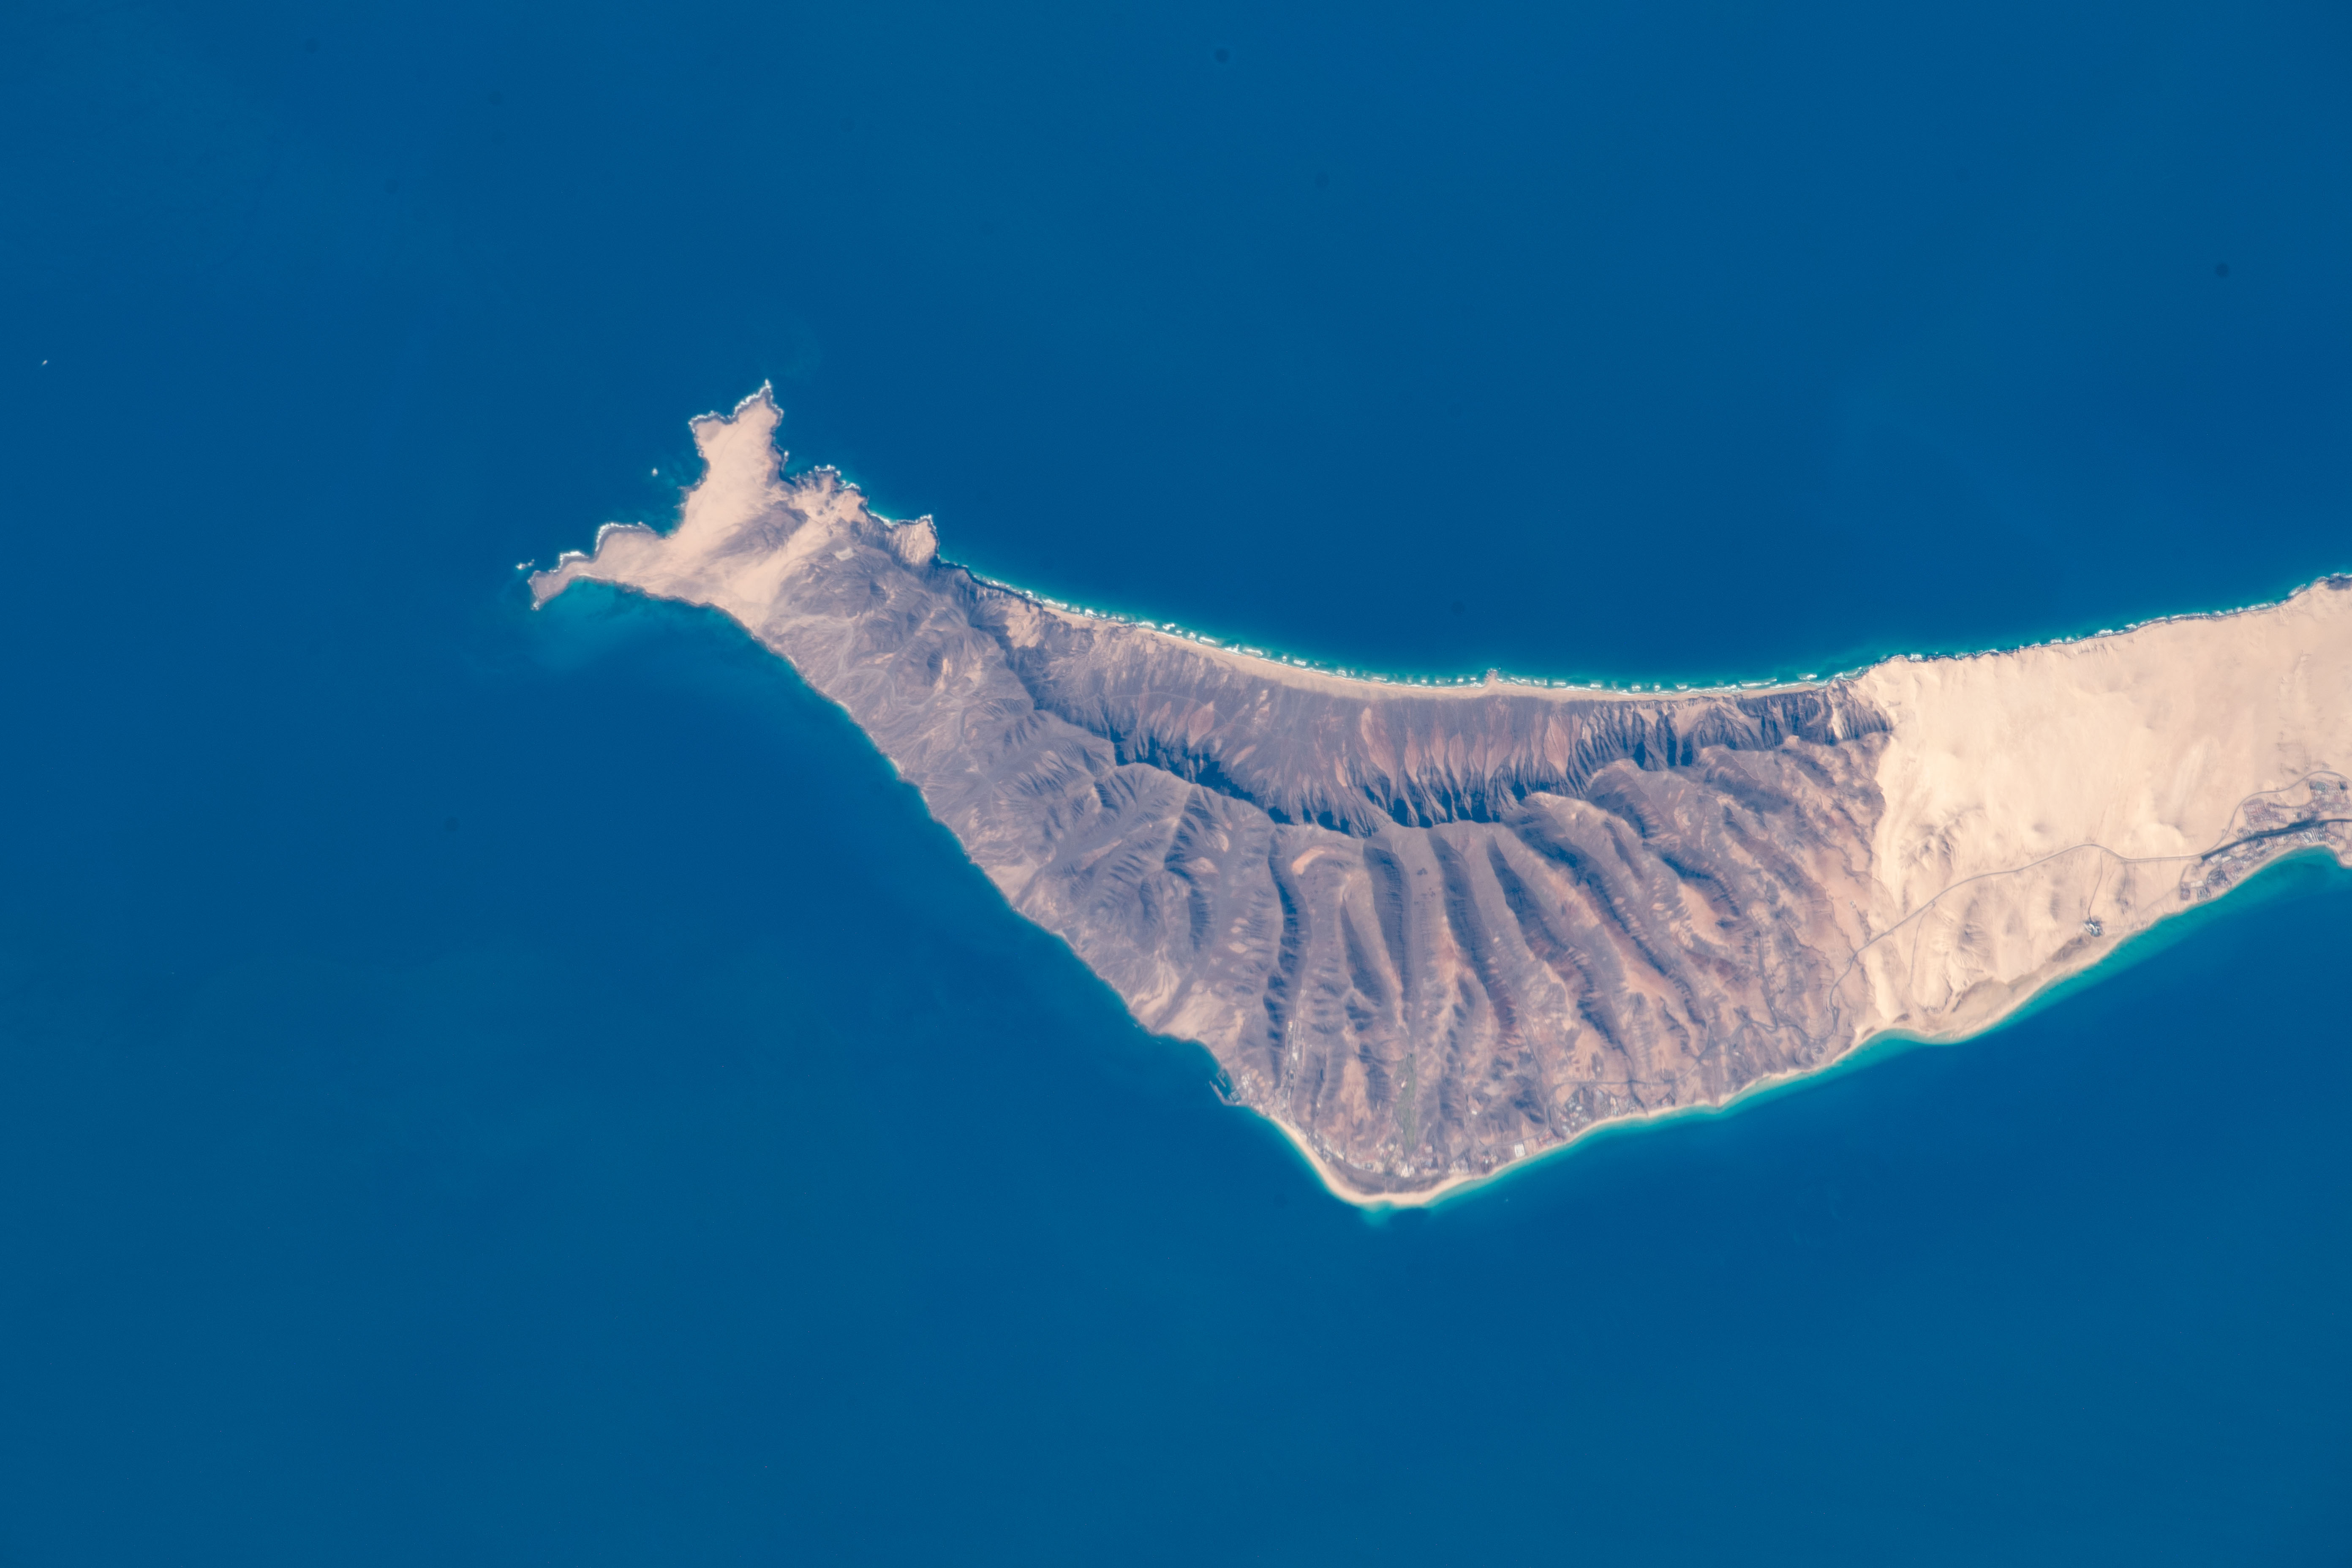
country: CANARY ISLANDS
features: COFETE, JANDIA, LAS PALMAS
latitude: 28.1
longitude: -14.4
